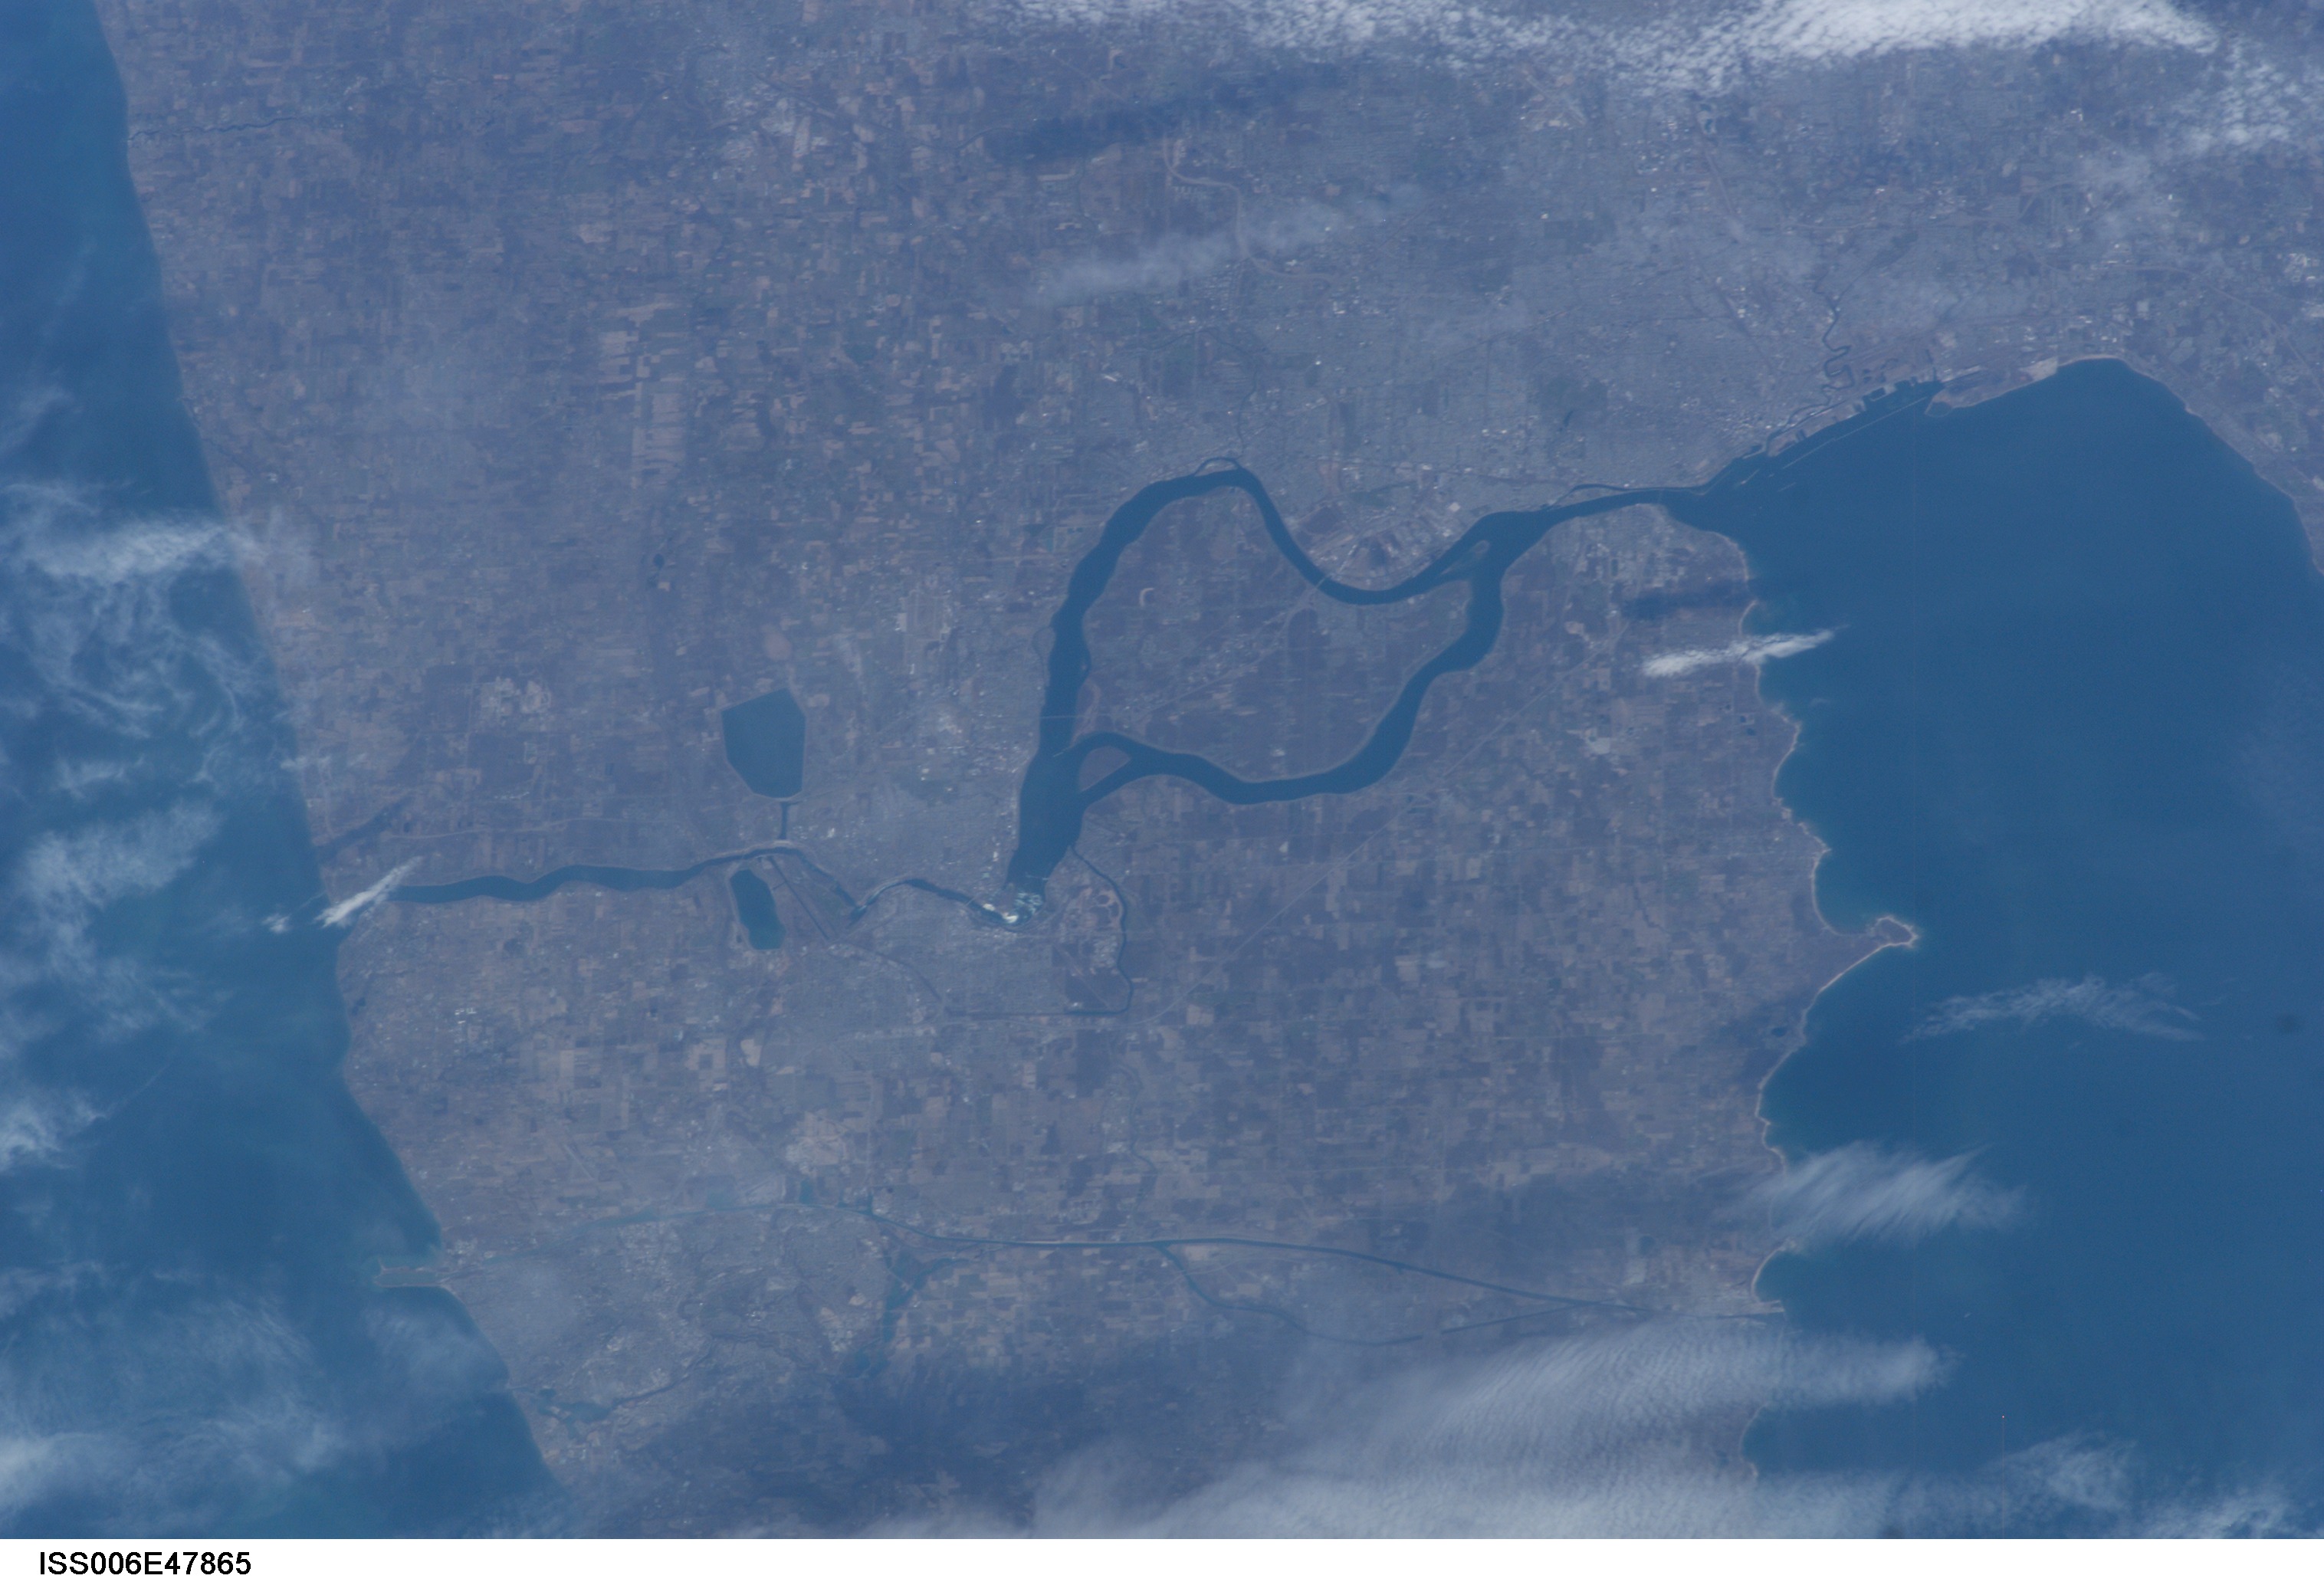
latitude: 43.0
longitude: -79.0
